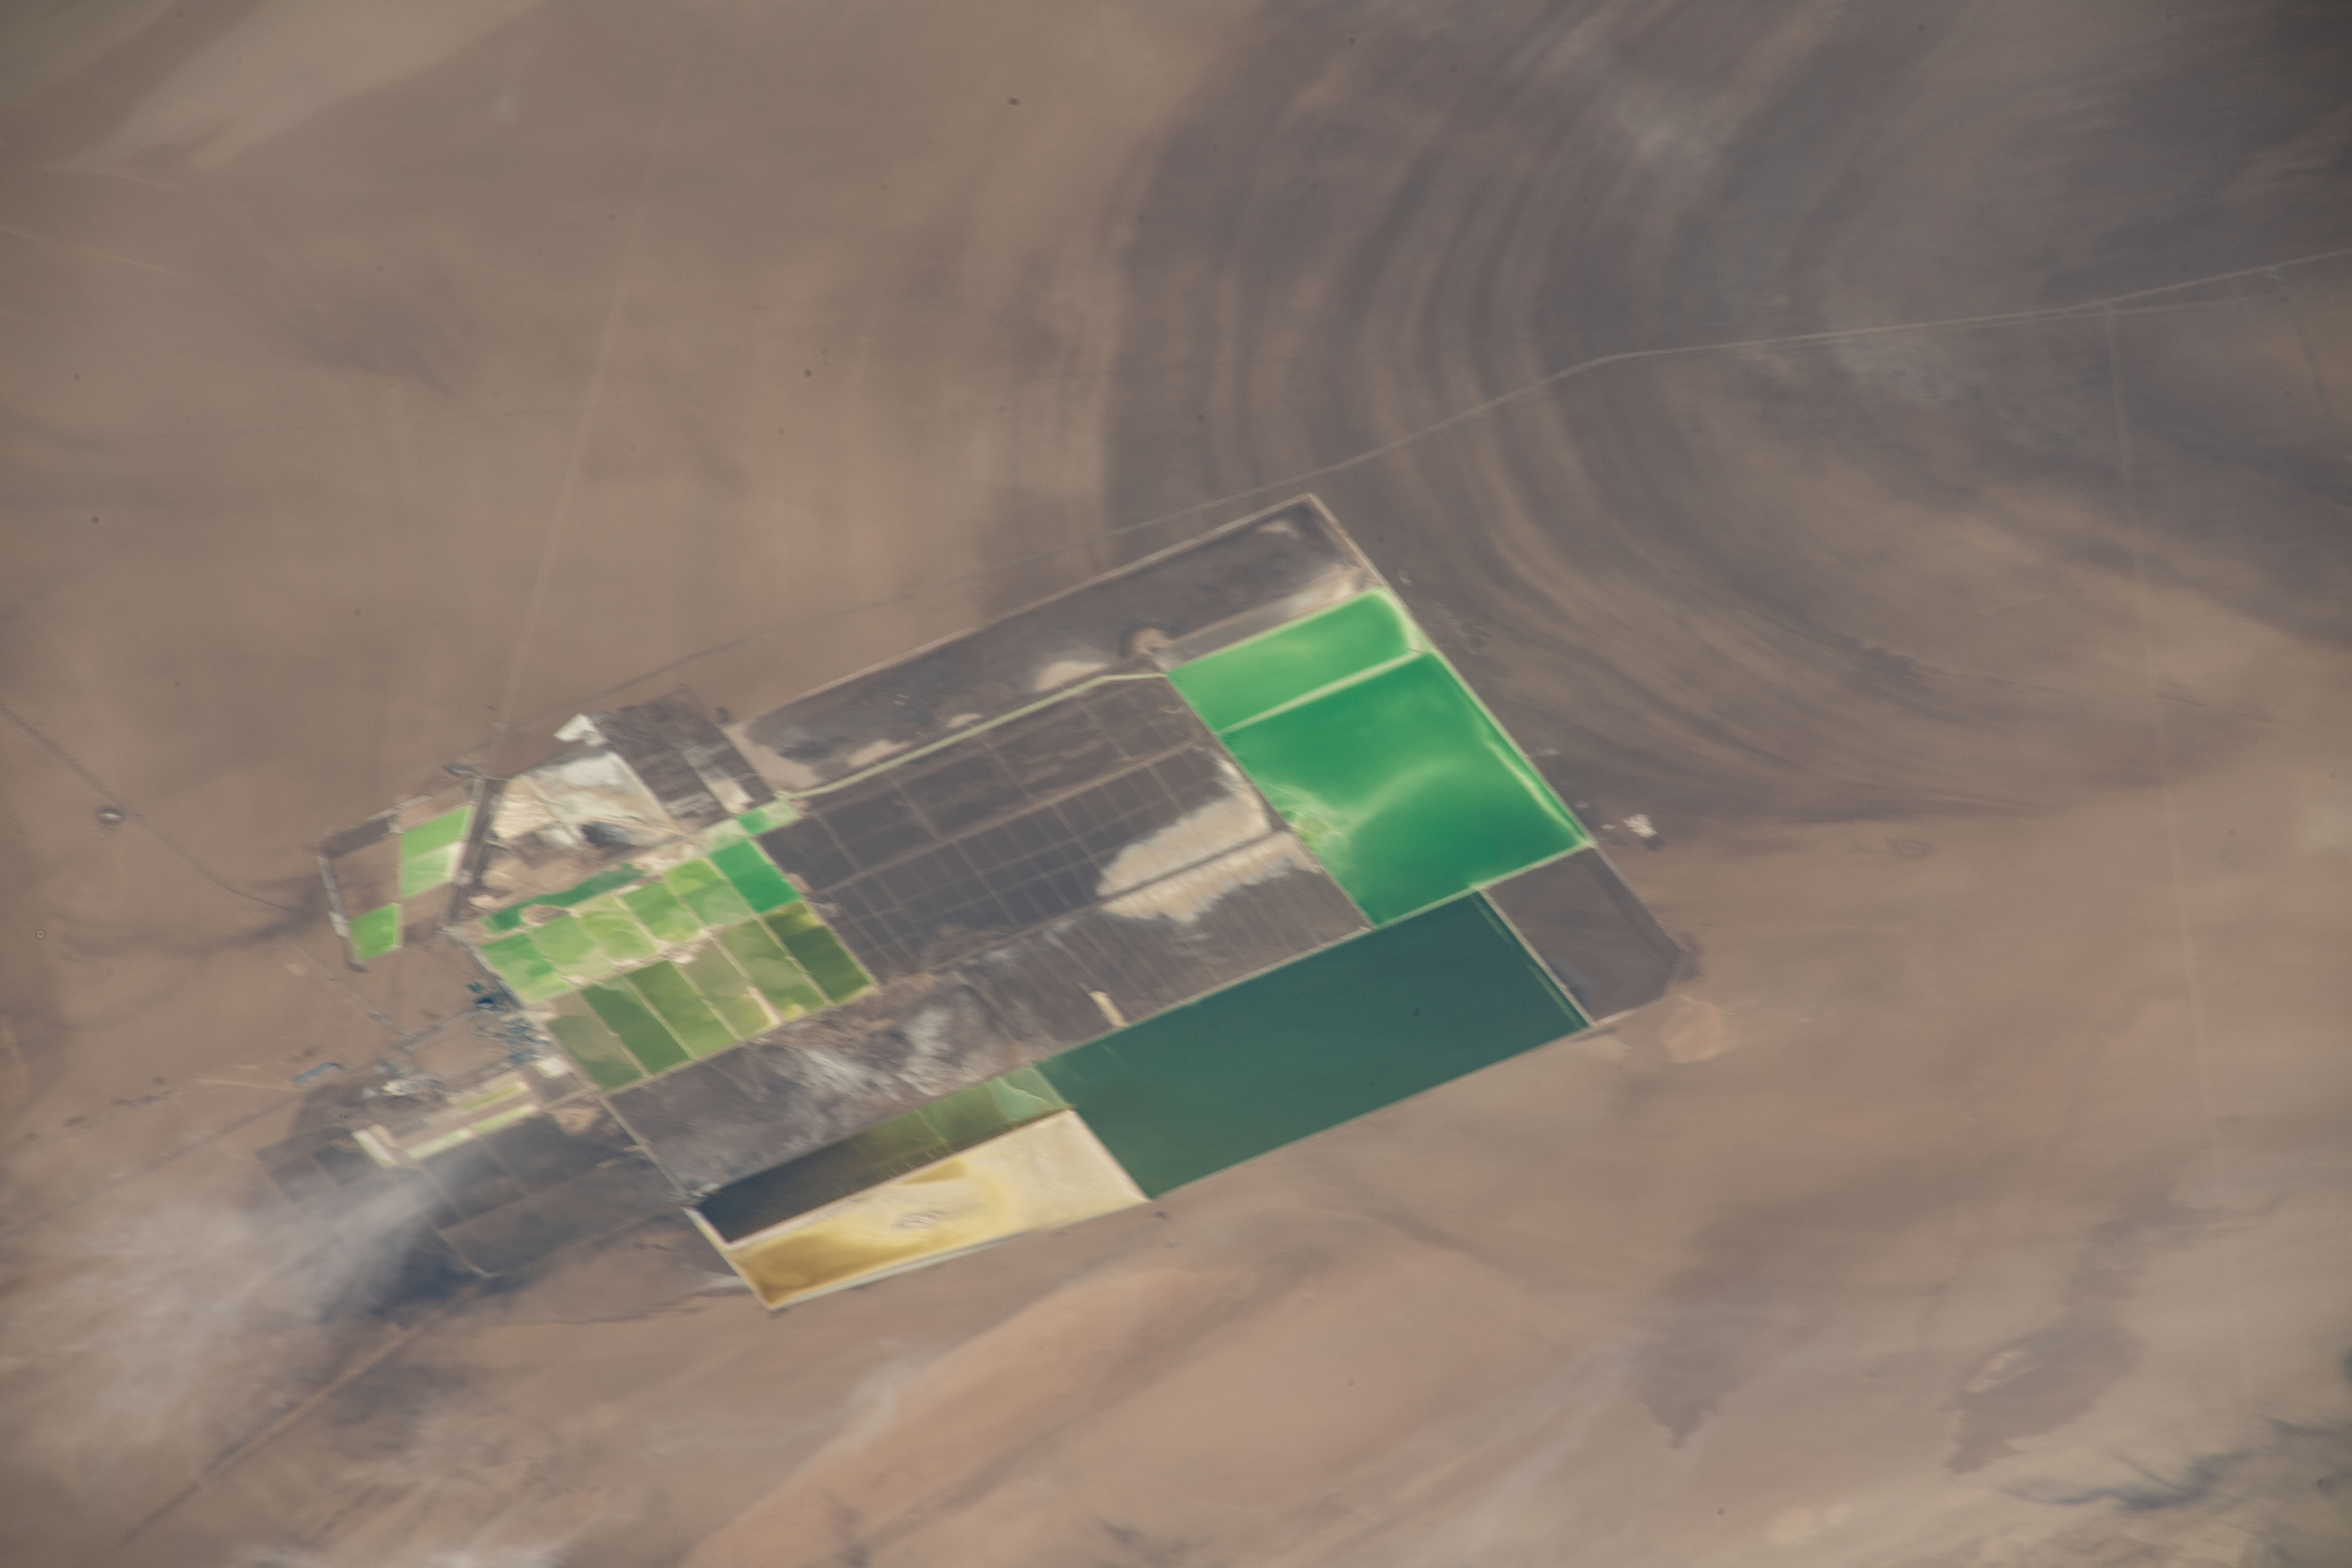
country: CHINA
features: POTASSIUM CHLORIDE FACTORY IN LUOBUPO TOWN, LOP NUR FORMER SALT LAKE,CHINA,LOP NUR SALT LAKE,POTASSIUM CHLORIDE INDUSTRY,LUOBUPO TOWN
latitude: 40.4
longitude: 90.8
